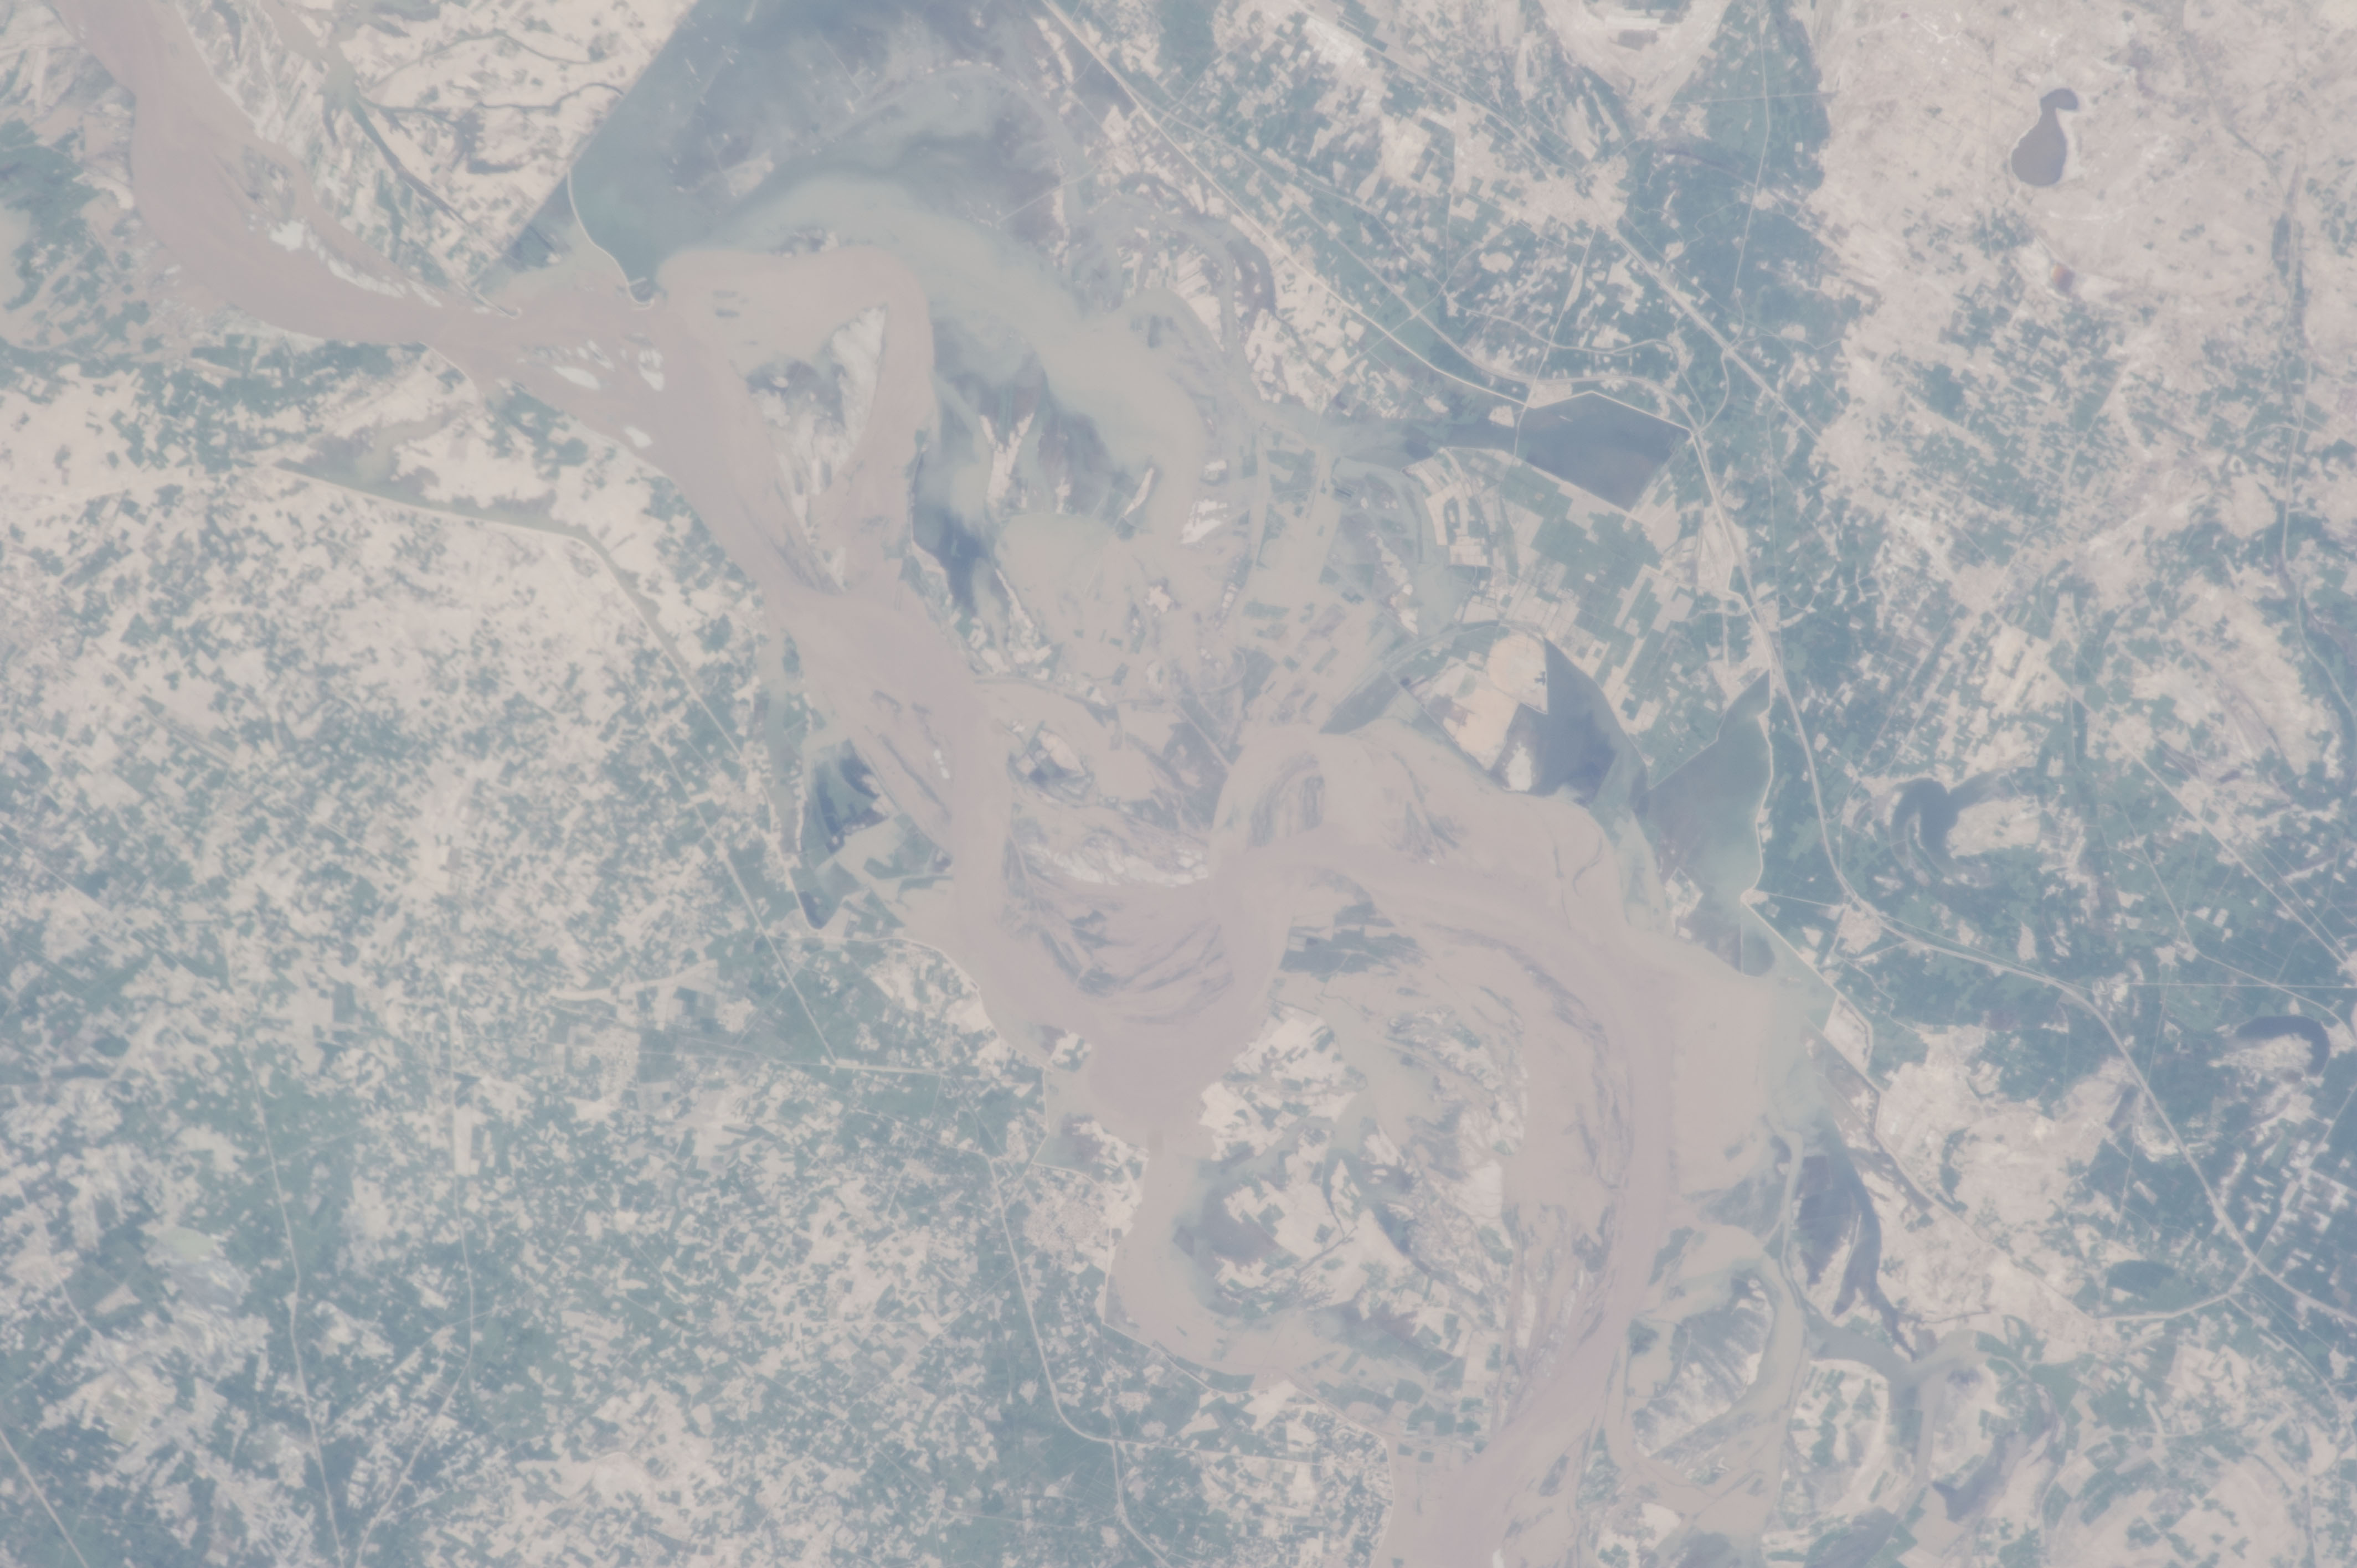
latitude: 26.8
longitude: 67.8
